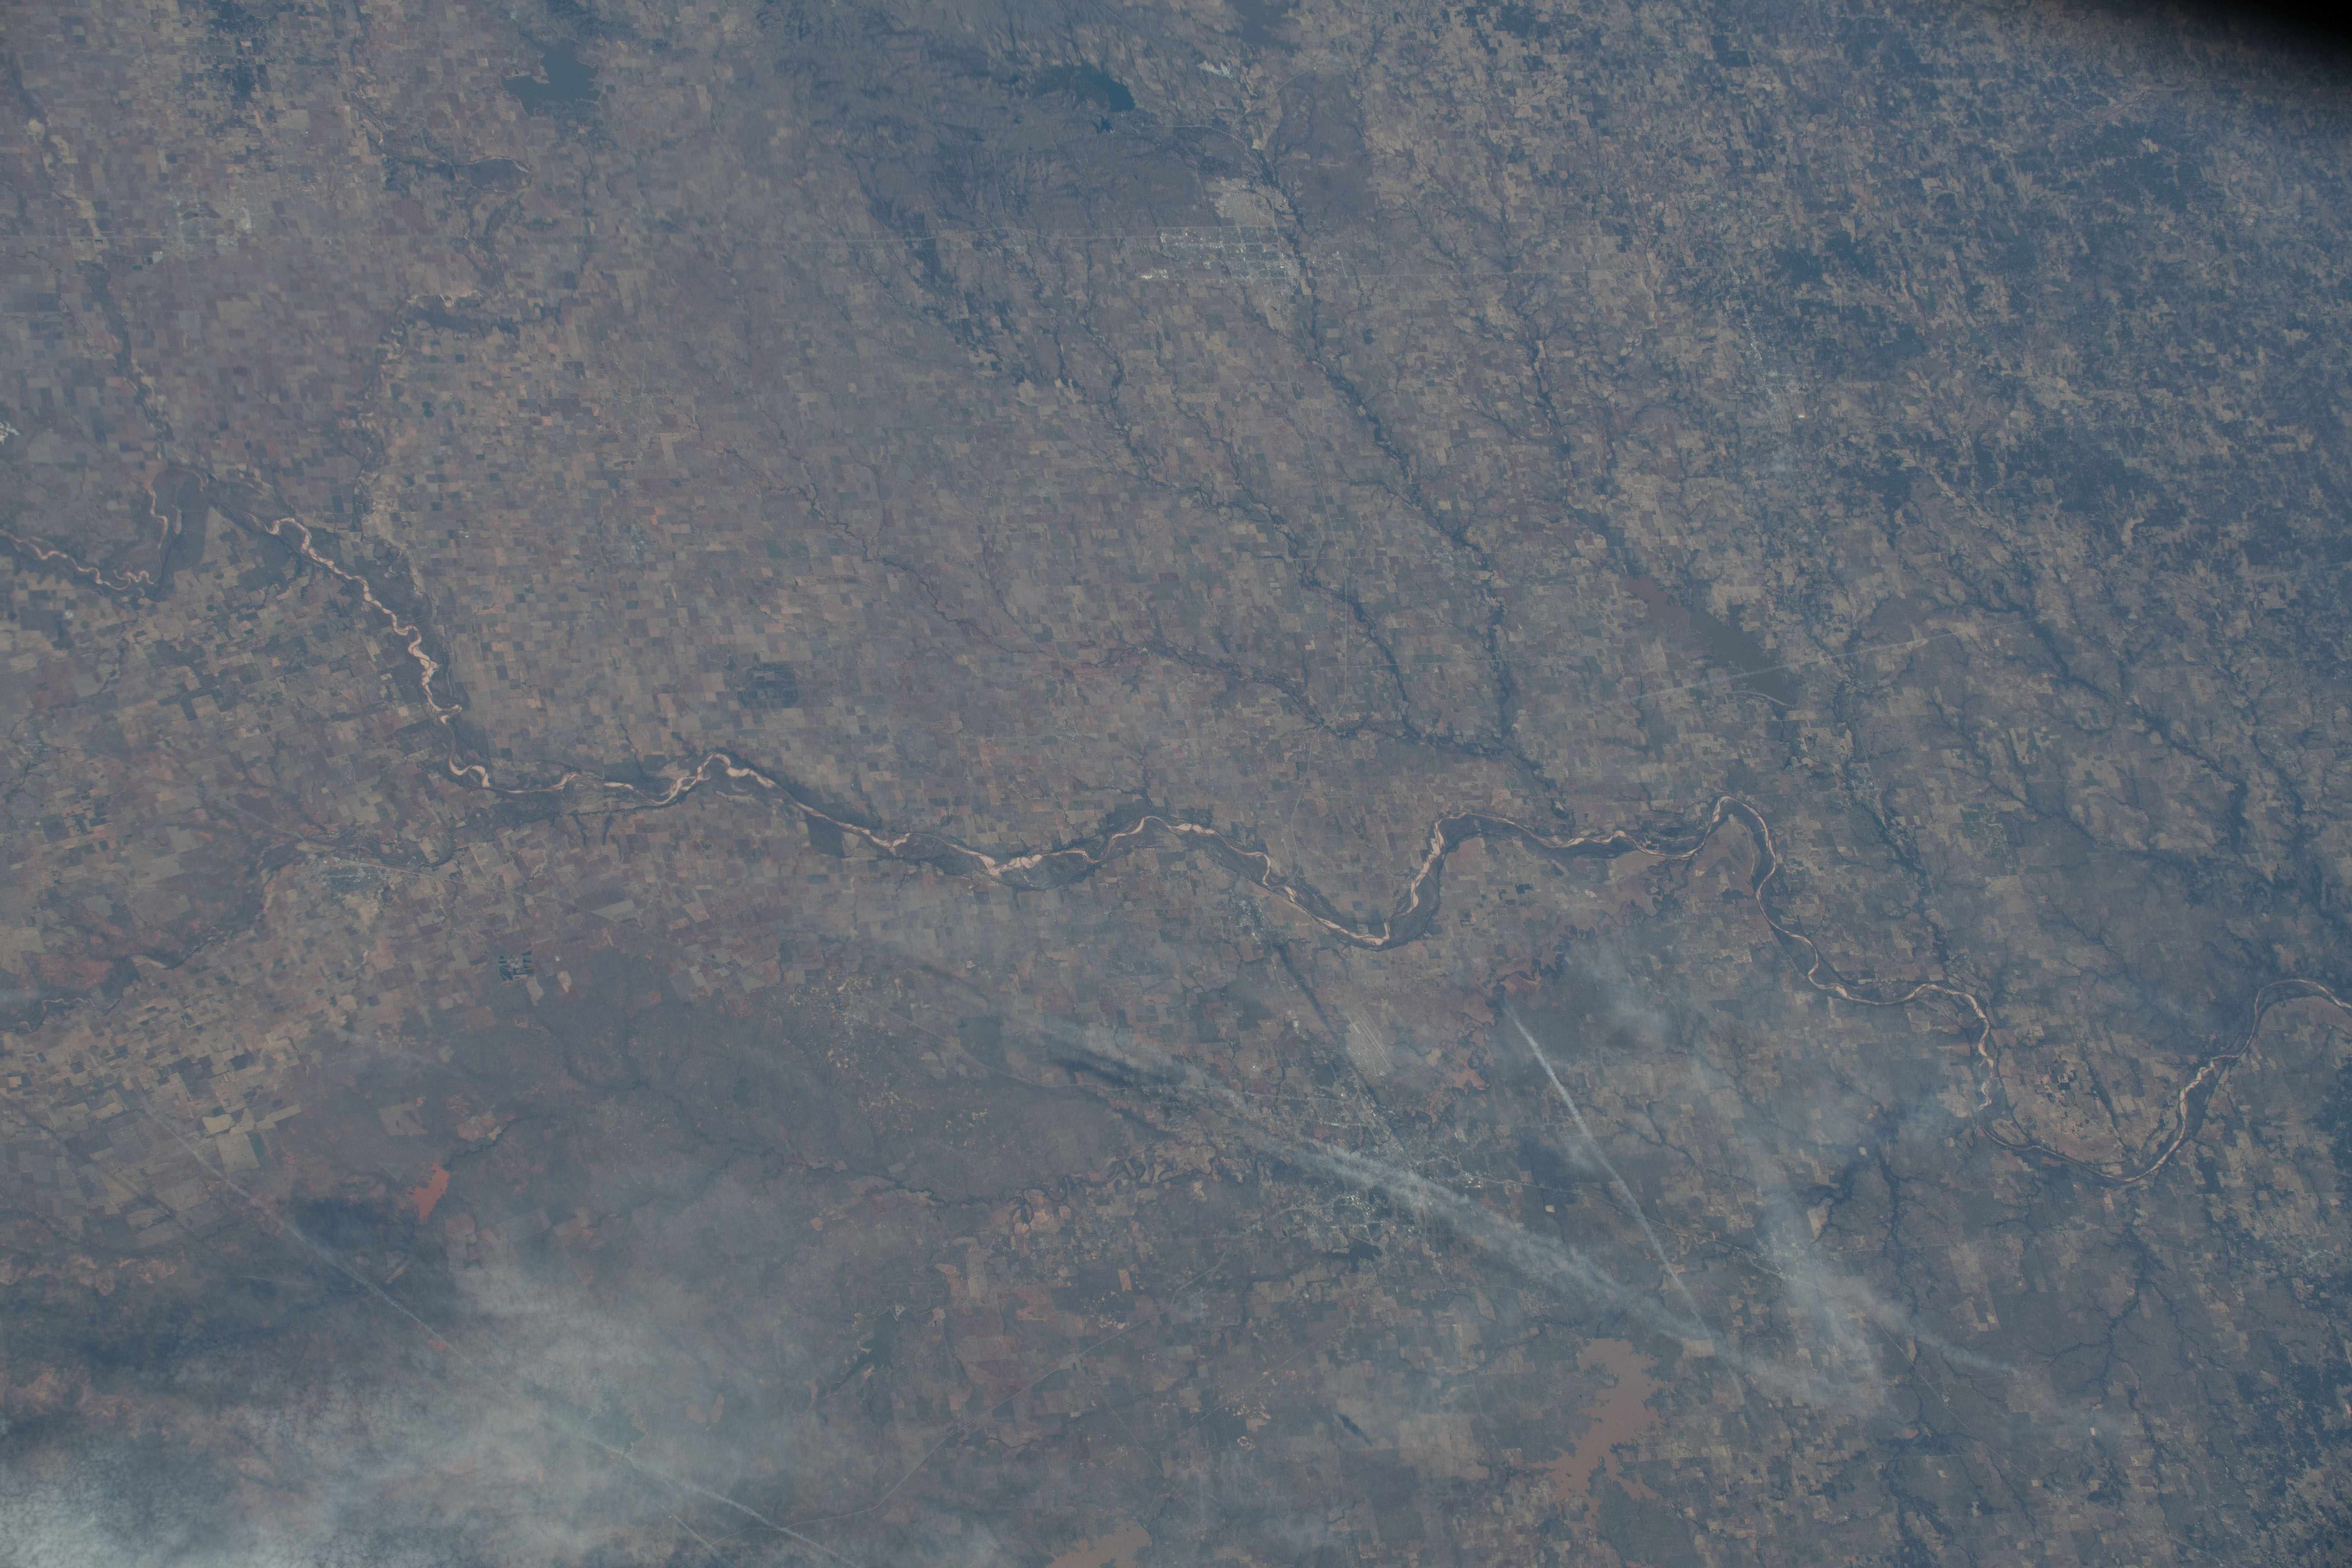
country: USA-OKLAHOMA
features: WICHITA FALLS, LAWTON, FORT SILL, RED RIVER
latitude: 34.2
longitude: -98.6
